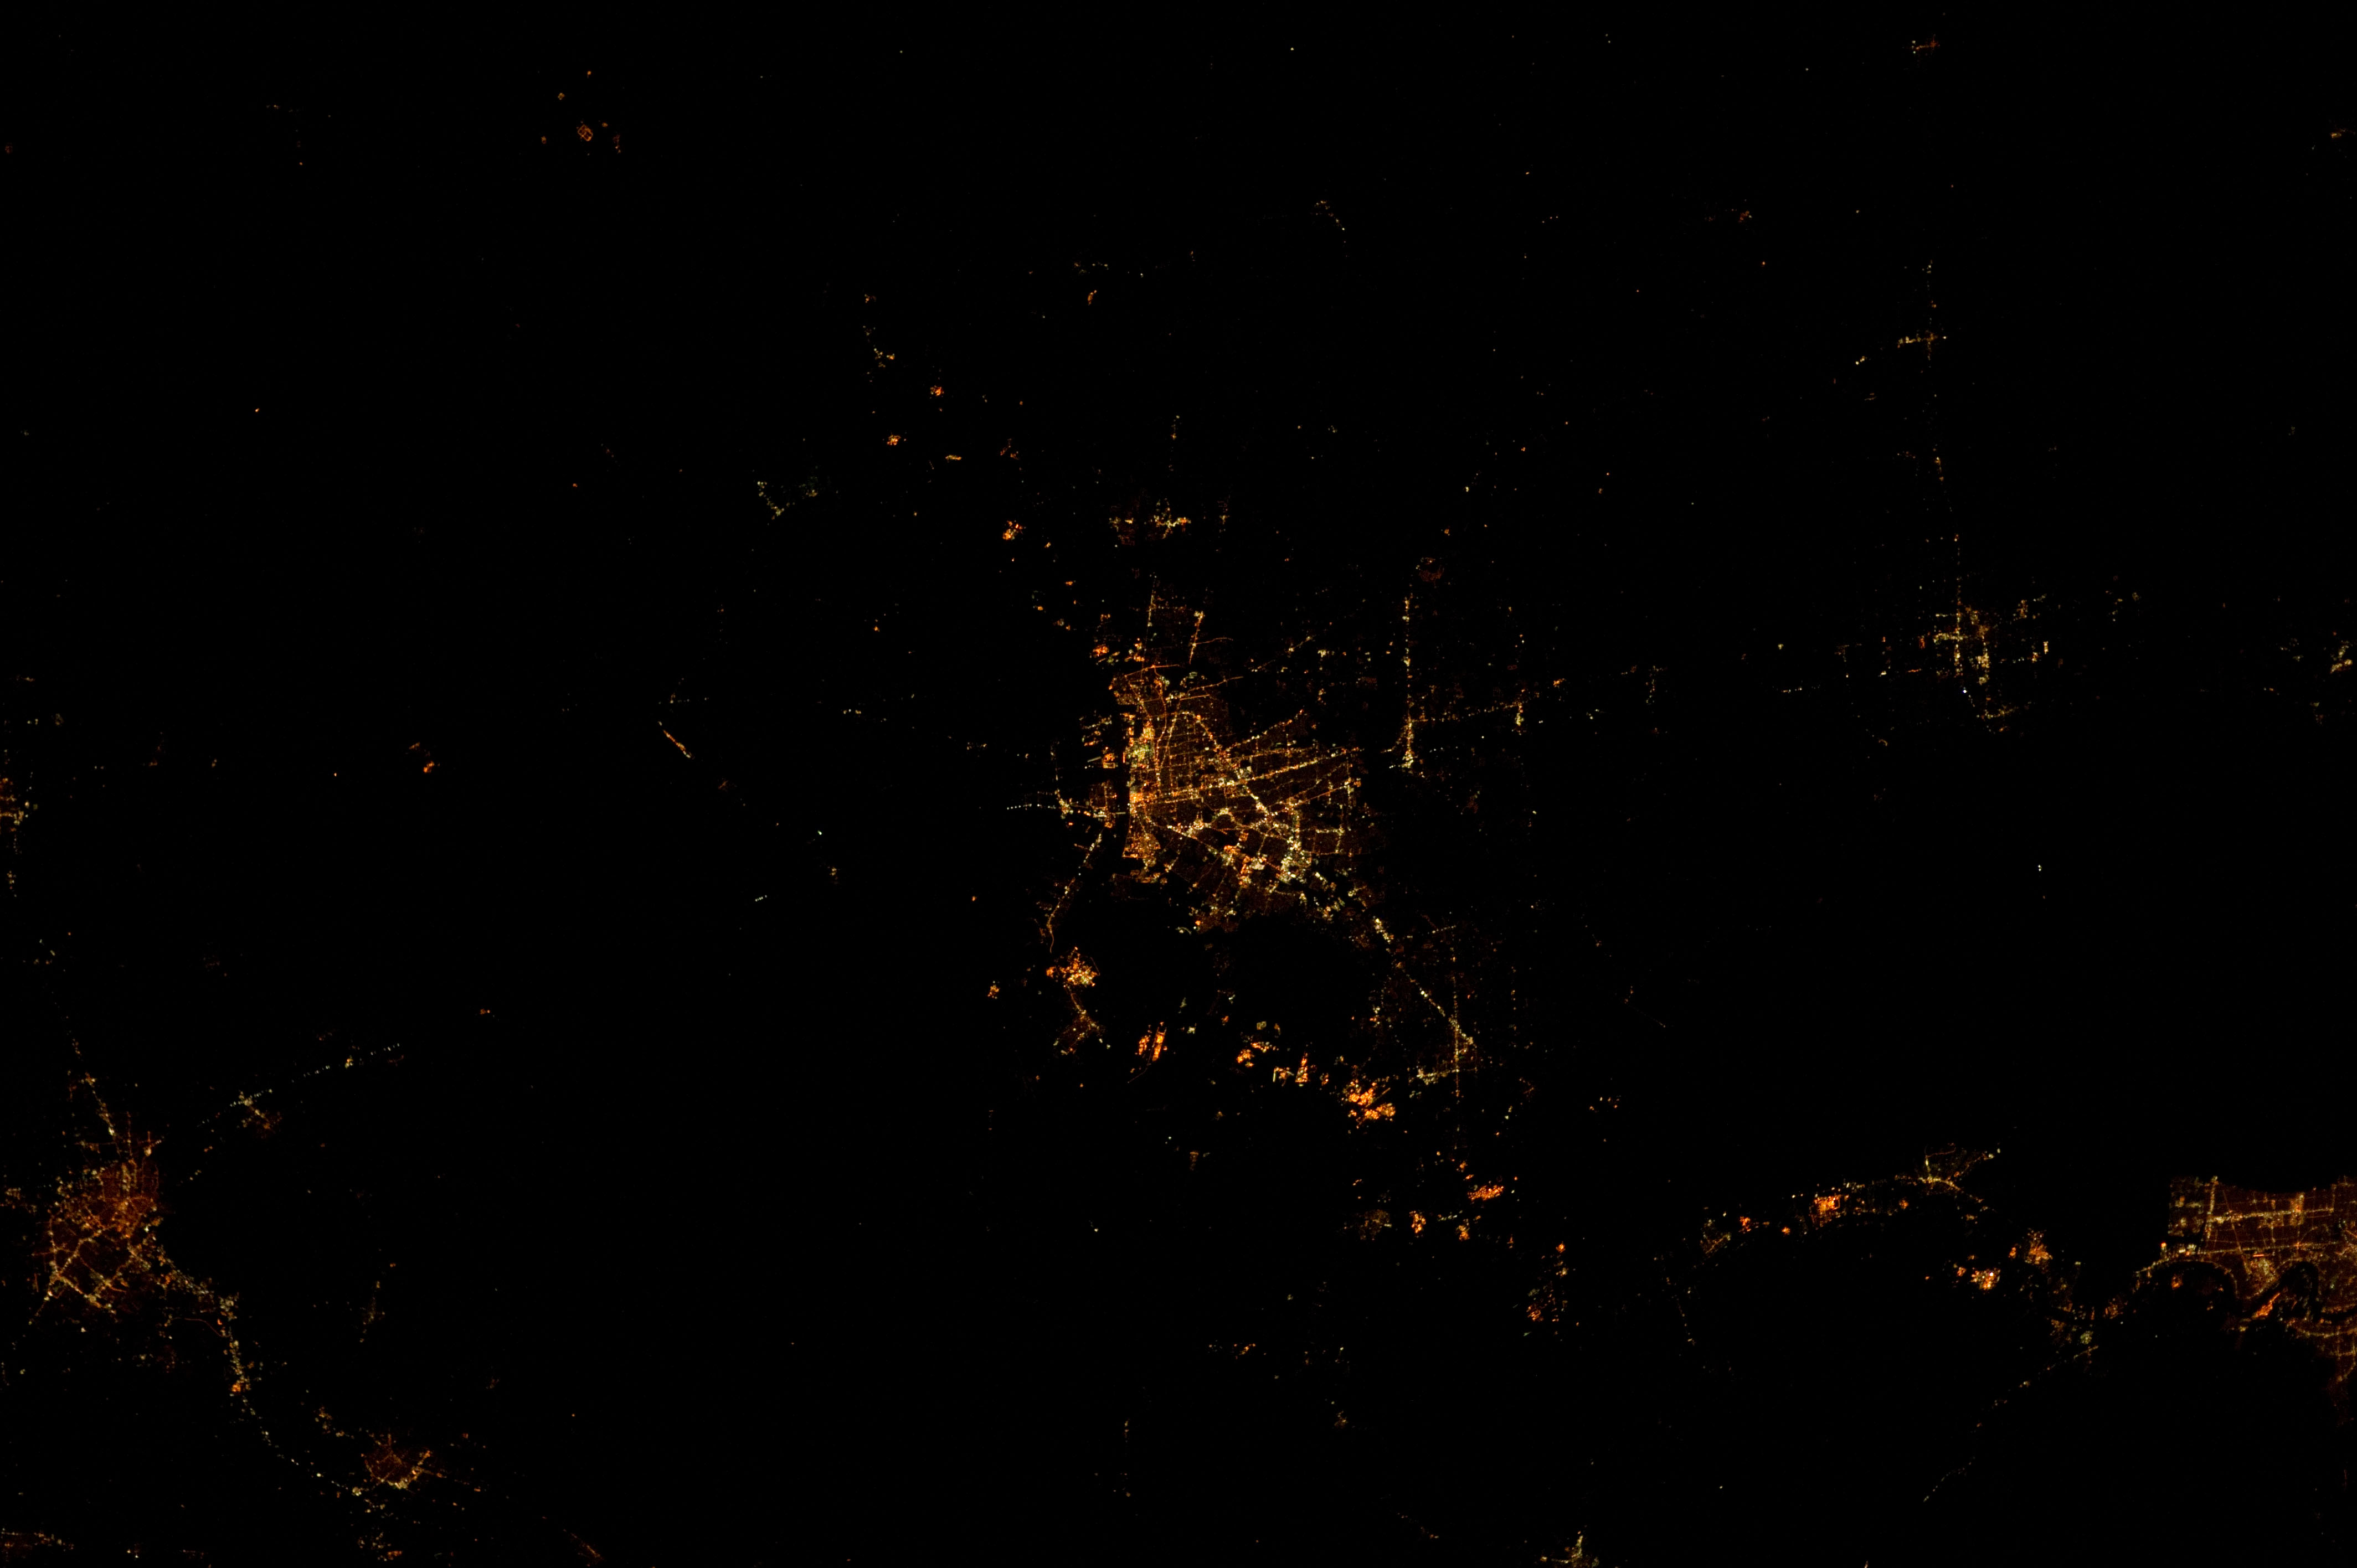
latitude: 30.5
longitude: -91.2
